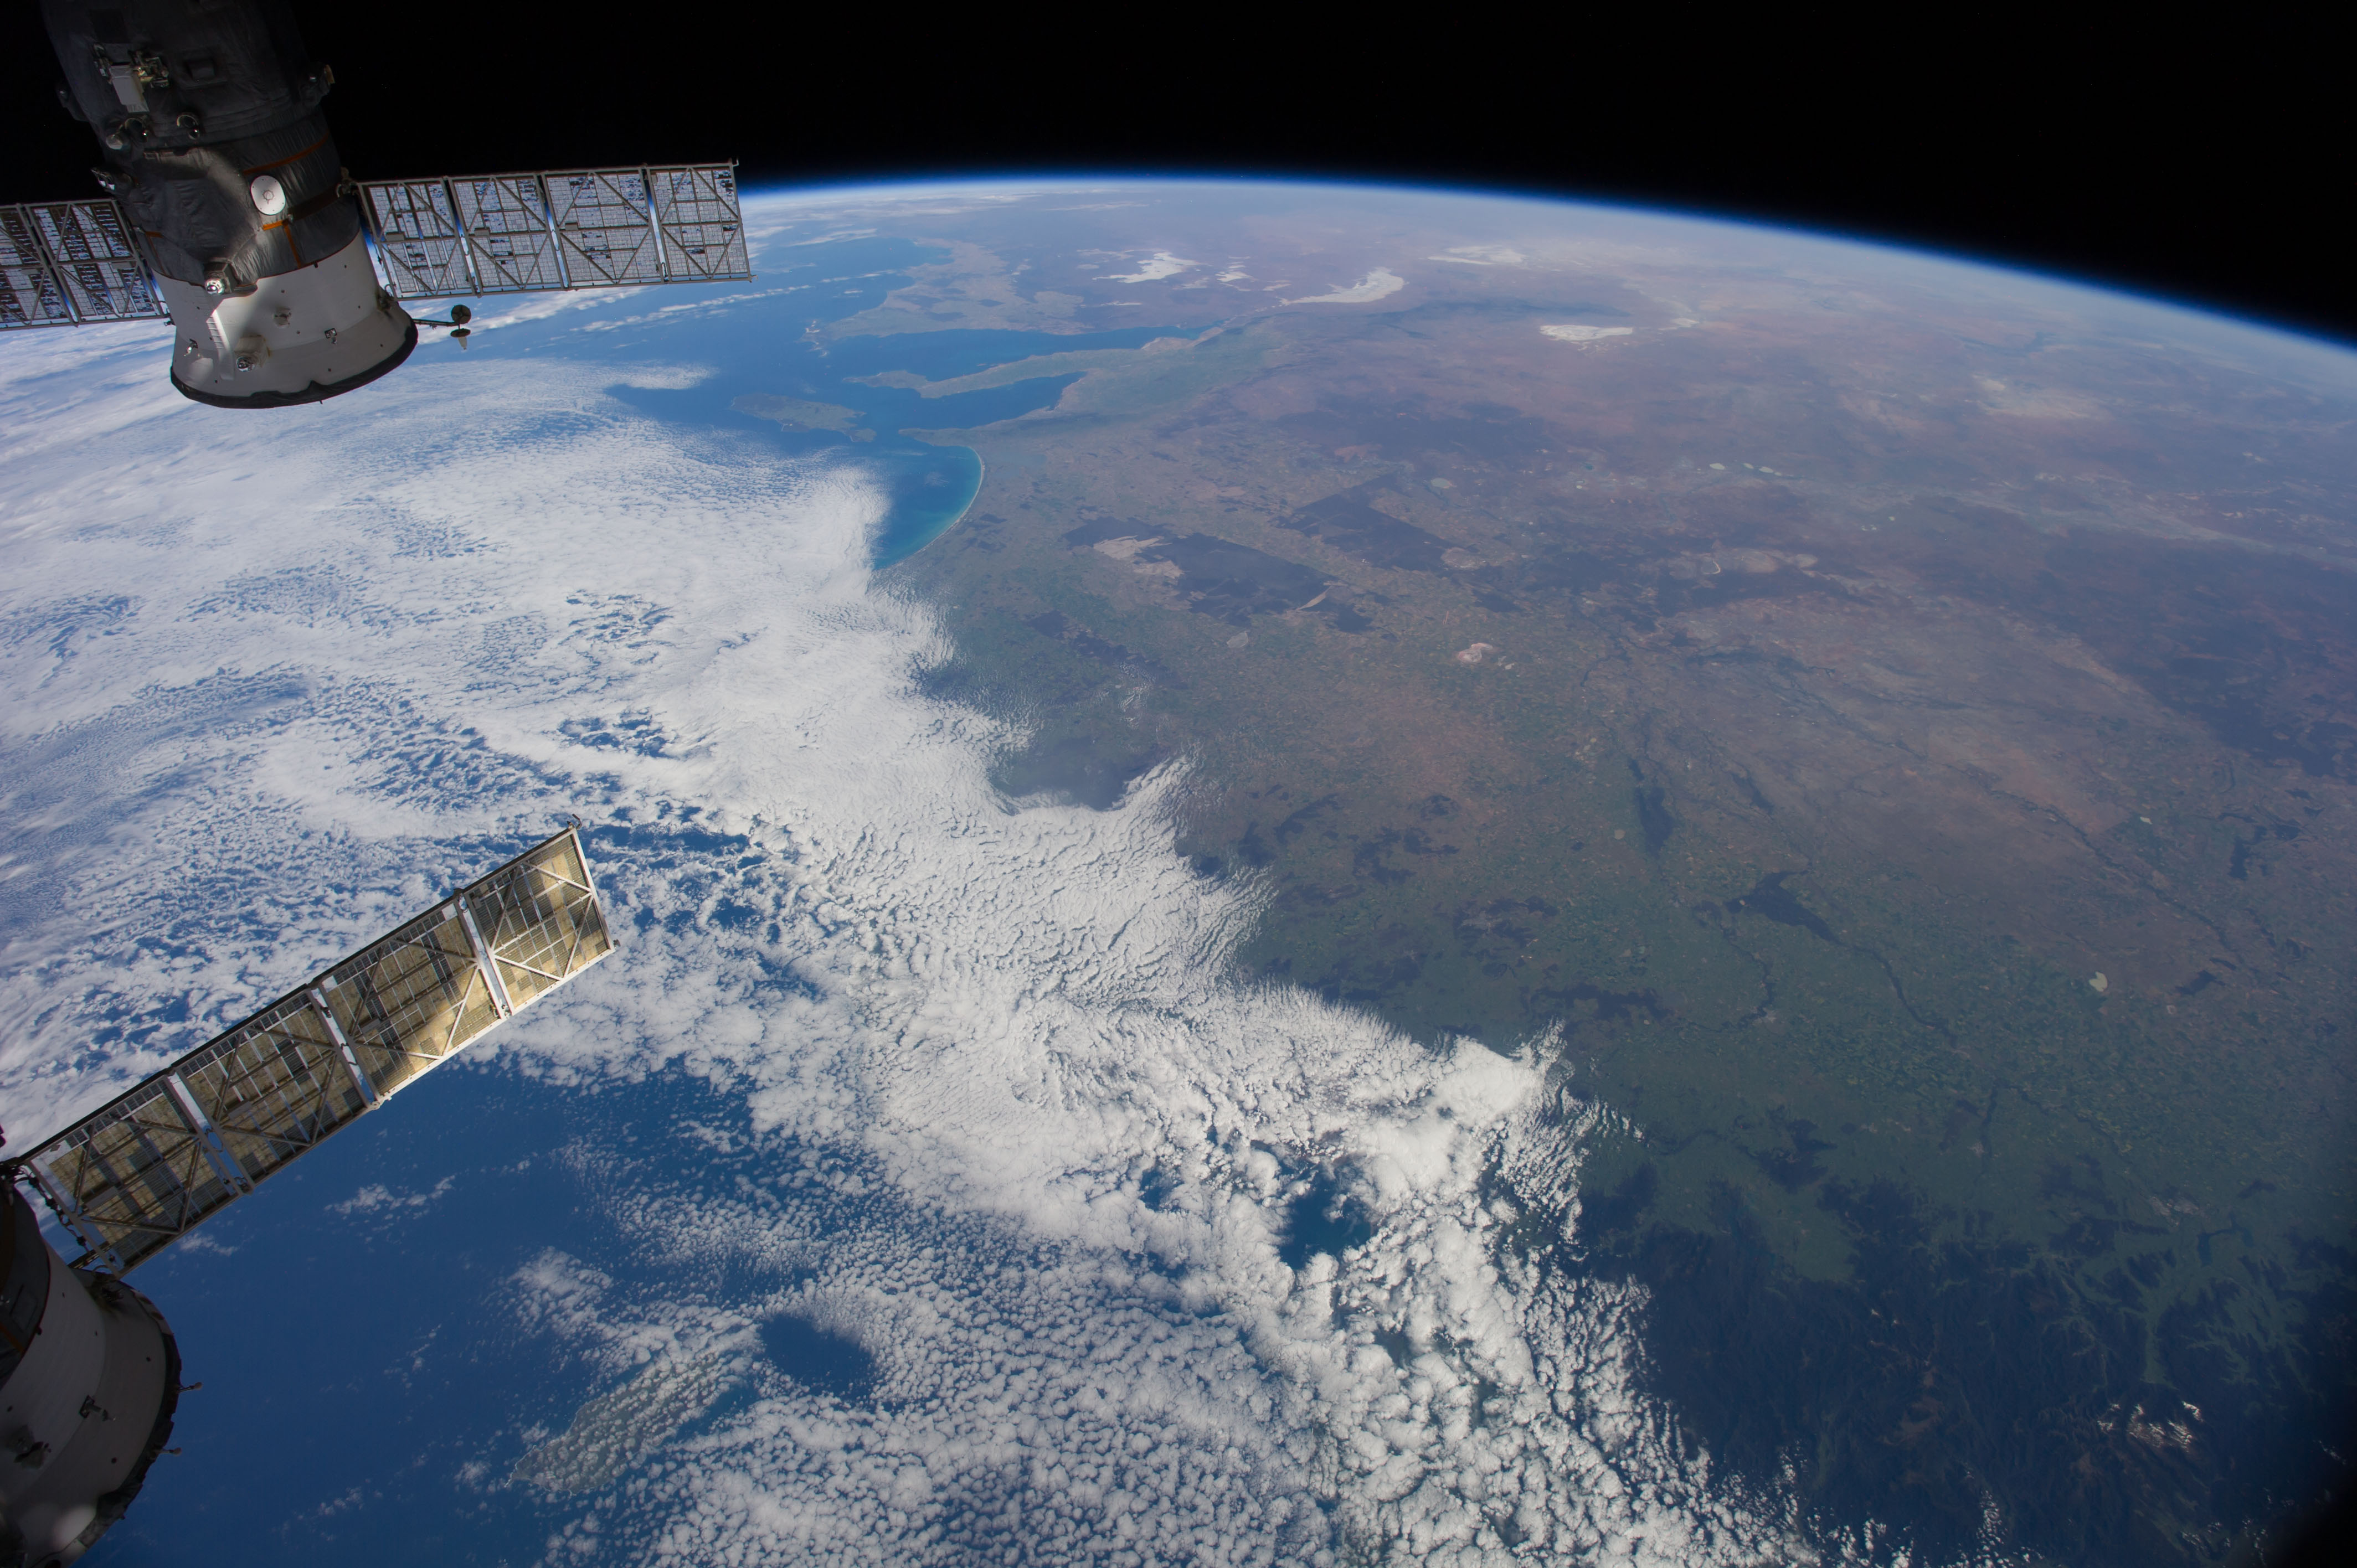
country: AUSTRALIA-V
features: MURRAY R., MURRUMBIDGEE R., G. ST VINCENT, SPENCER G., KANGAROO I., L. TORRENS, L. FROME, STRZELECKI DES., FLINDERS RA., L. HINDMARSH, INDIAN O.
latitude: -37.5
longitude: 143.0
